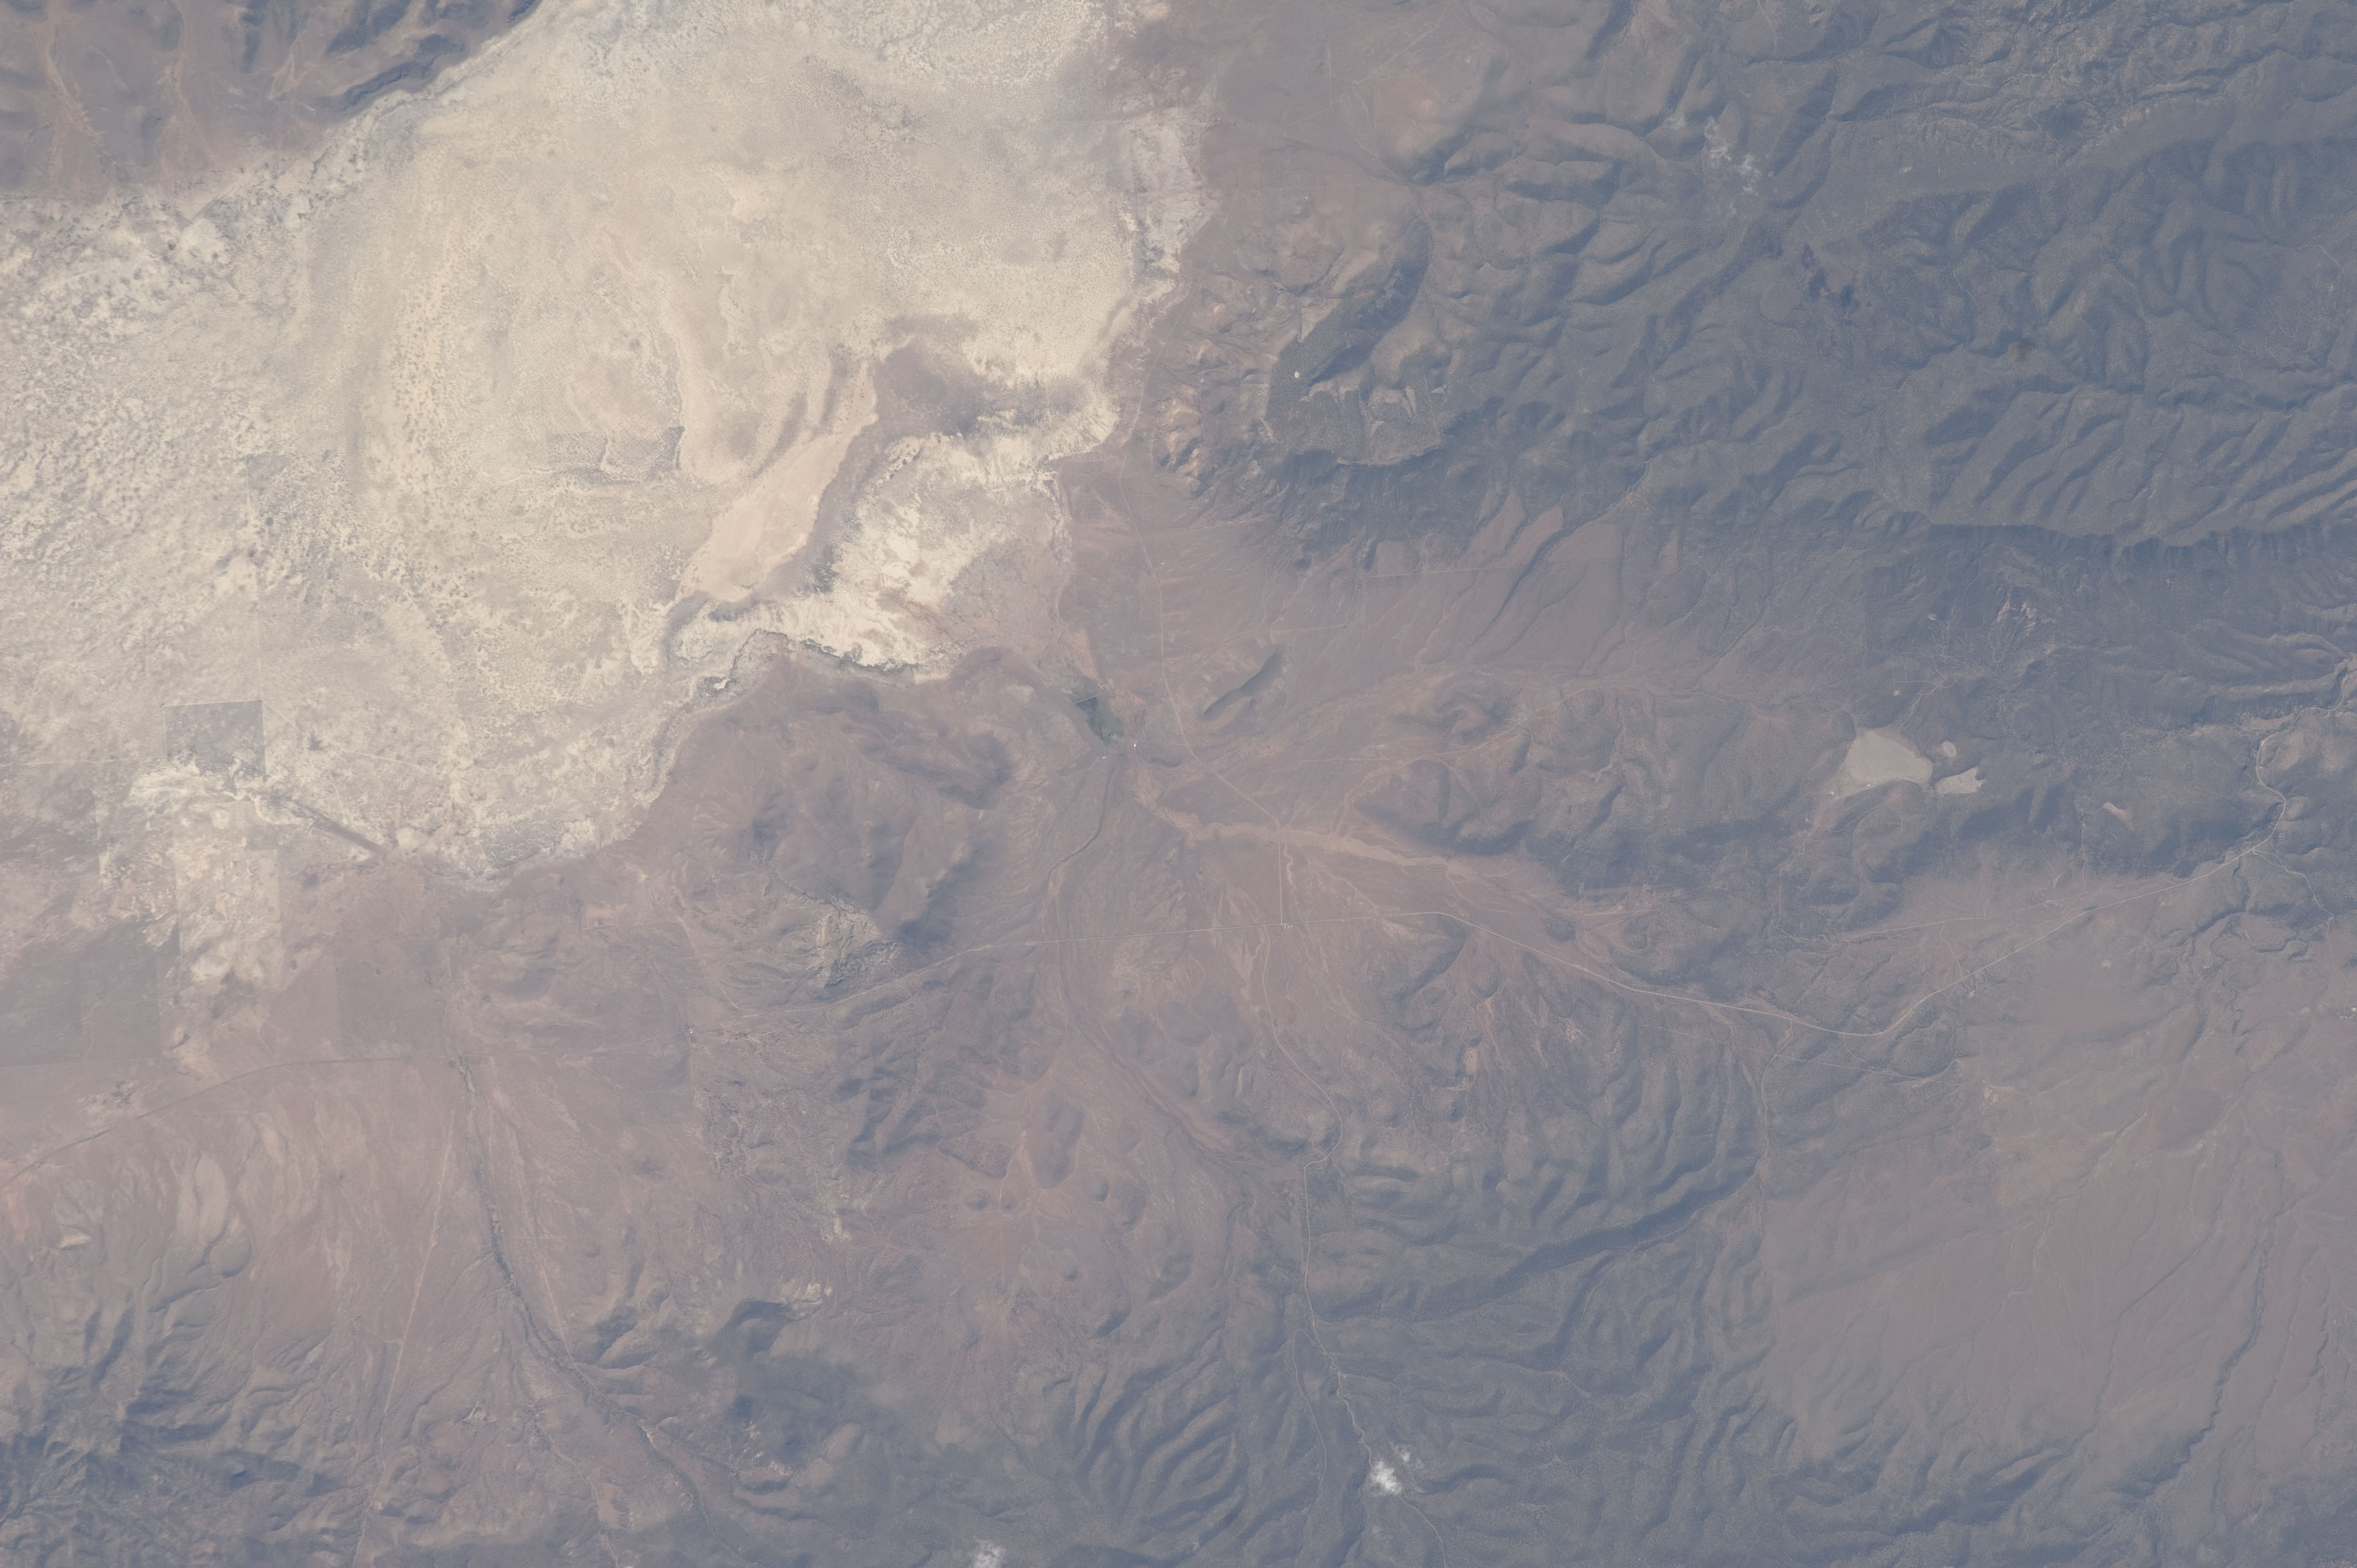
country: USA-NEW MEXICO
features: W. PLAINS OF ST AUGUSTINE, SALT PAN, TULAROSA MTS.
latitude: 33.9
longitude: -108.3
